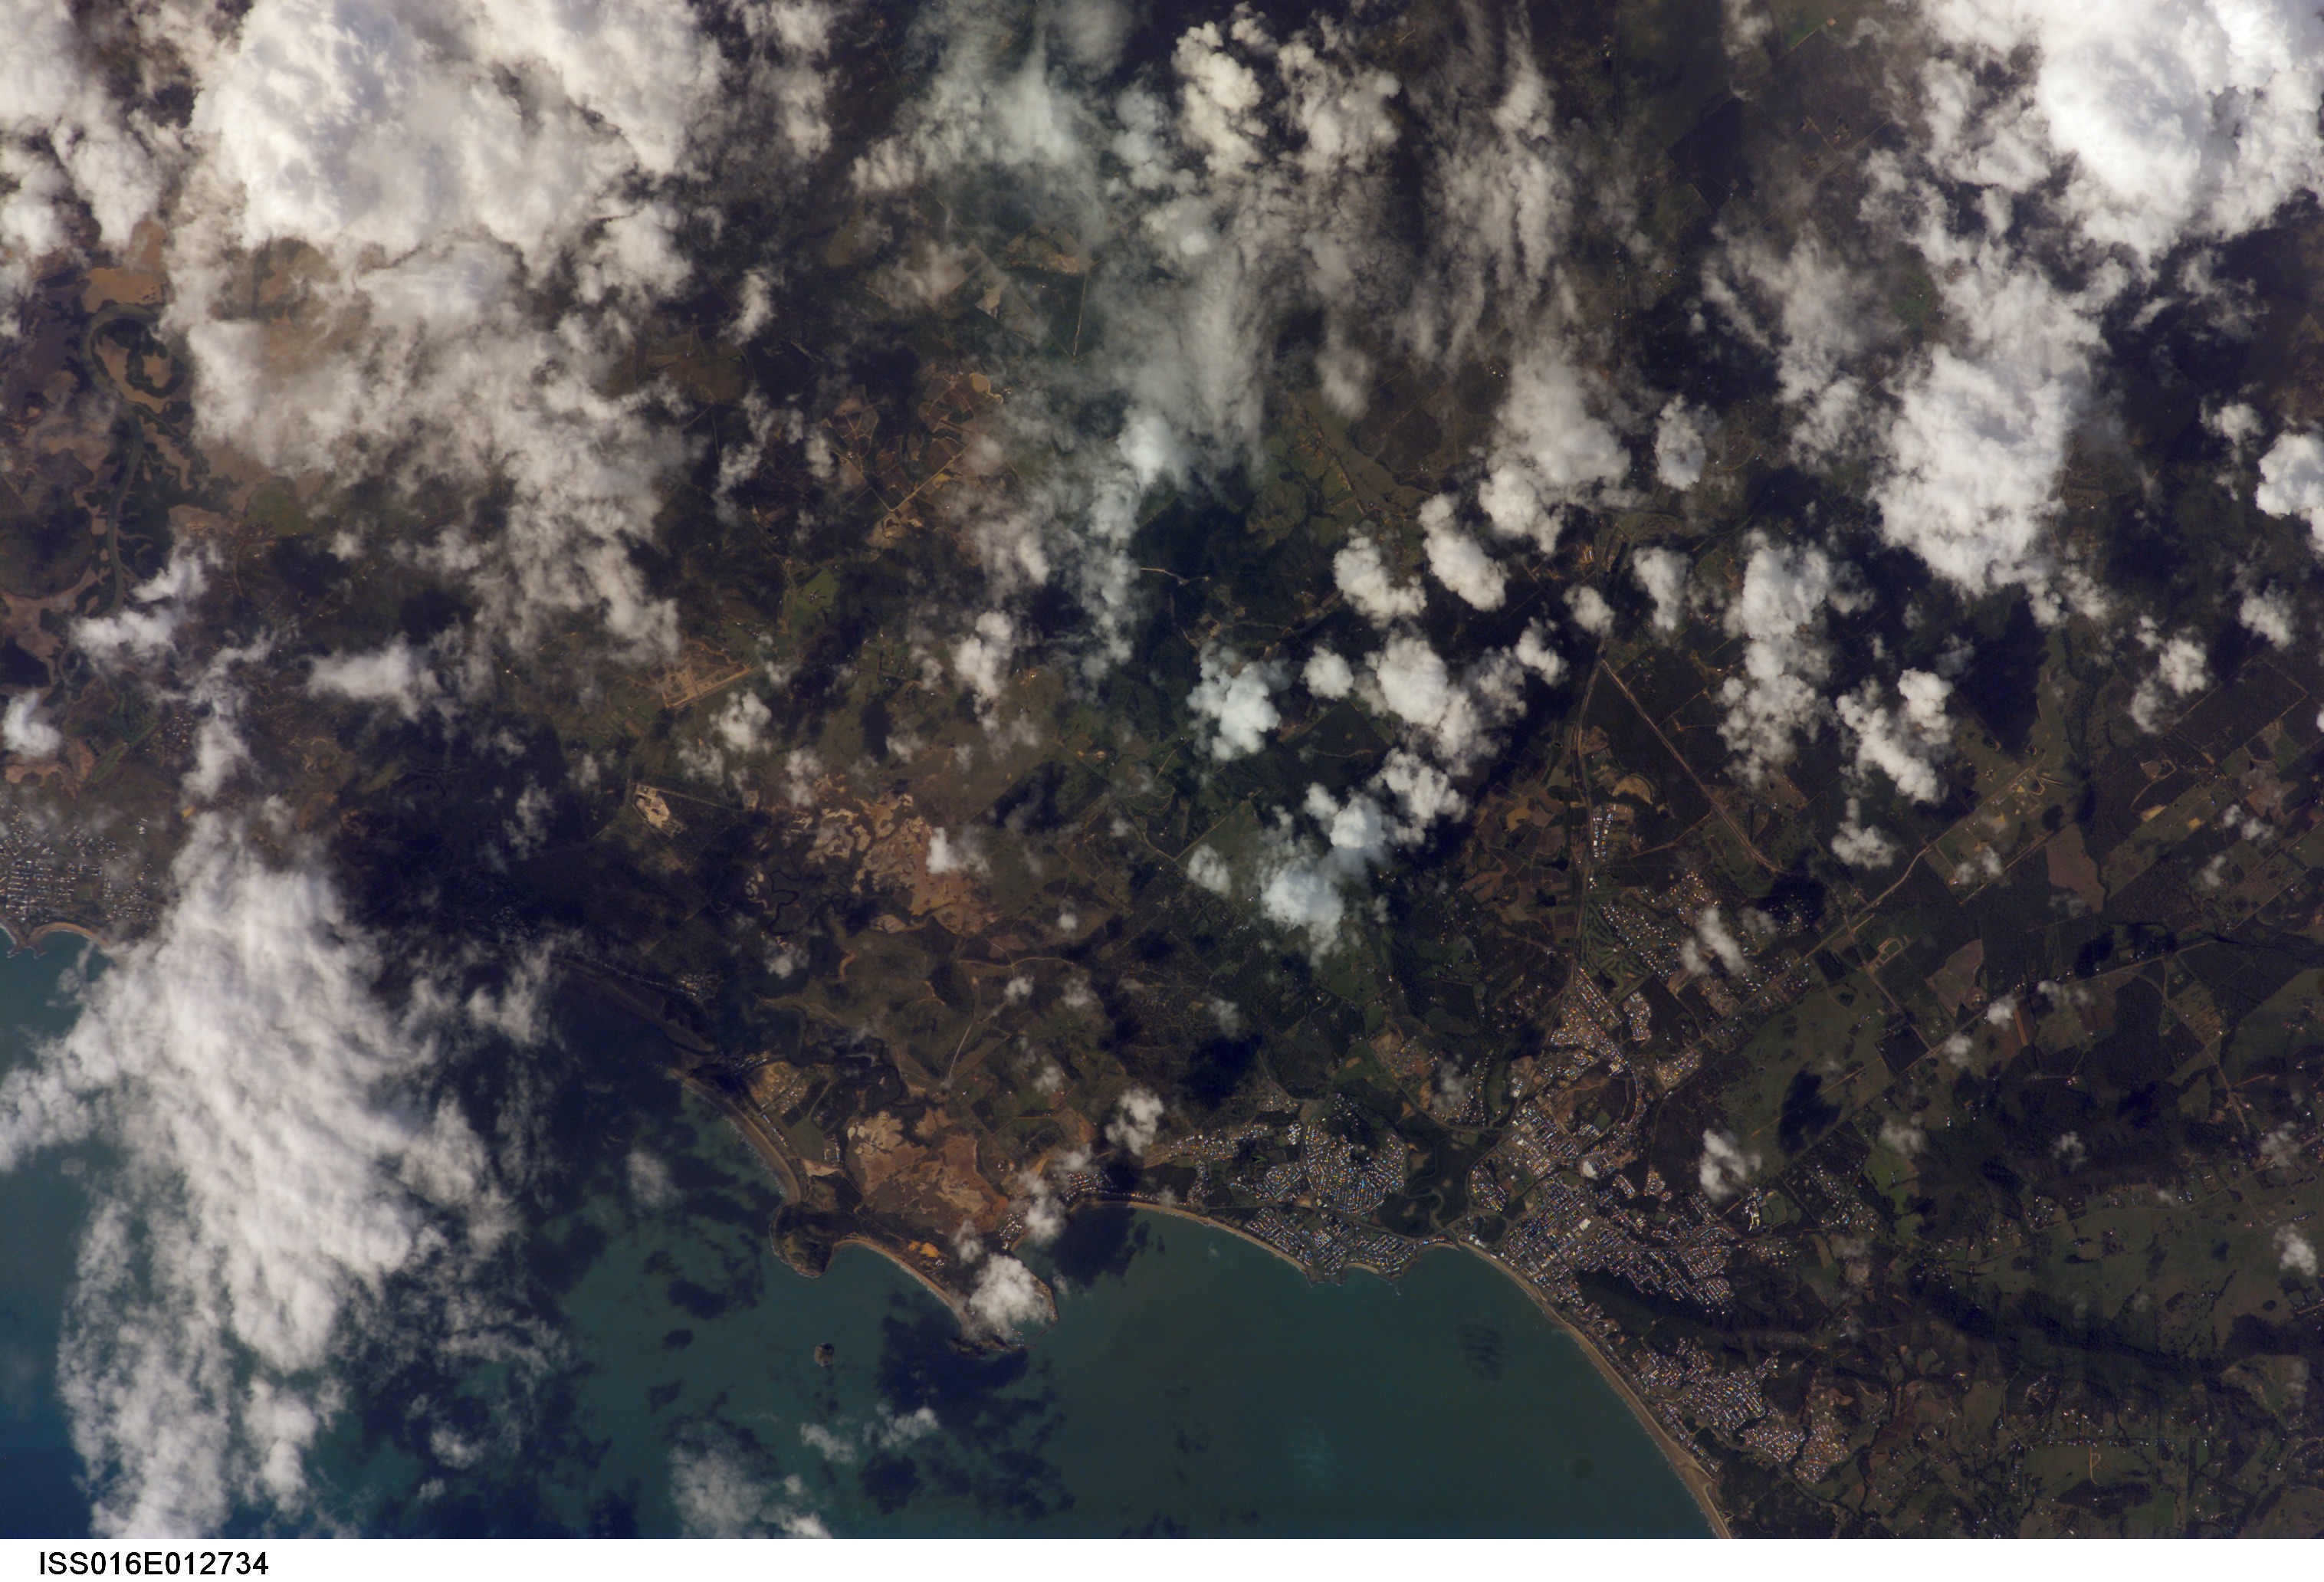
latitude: -23.2
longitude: 150.7
